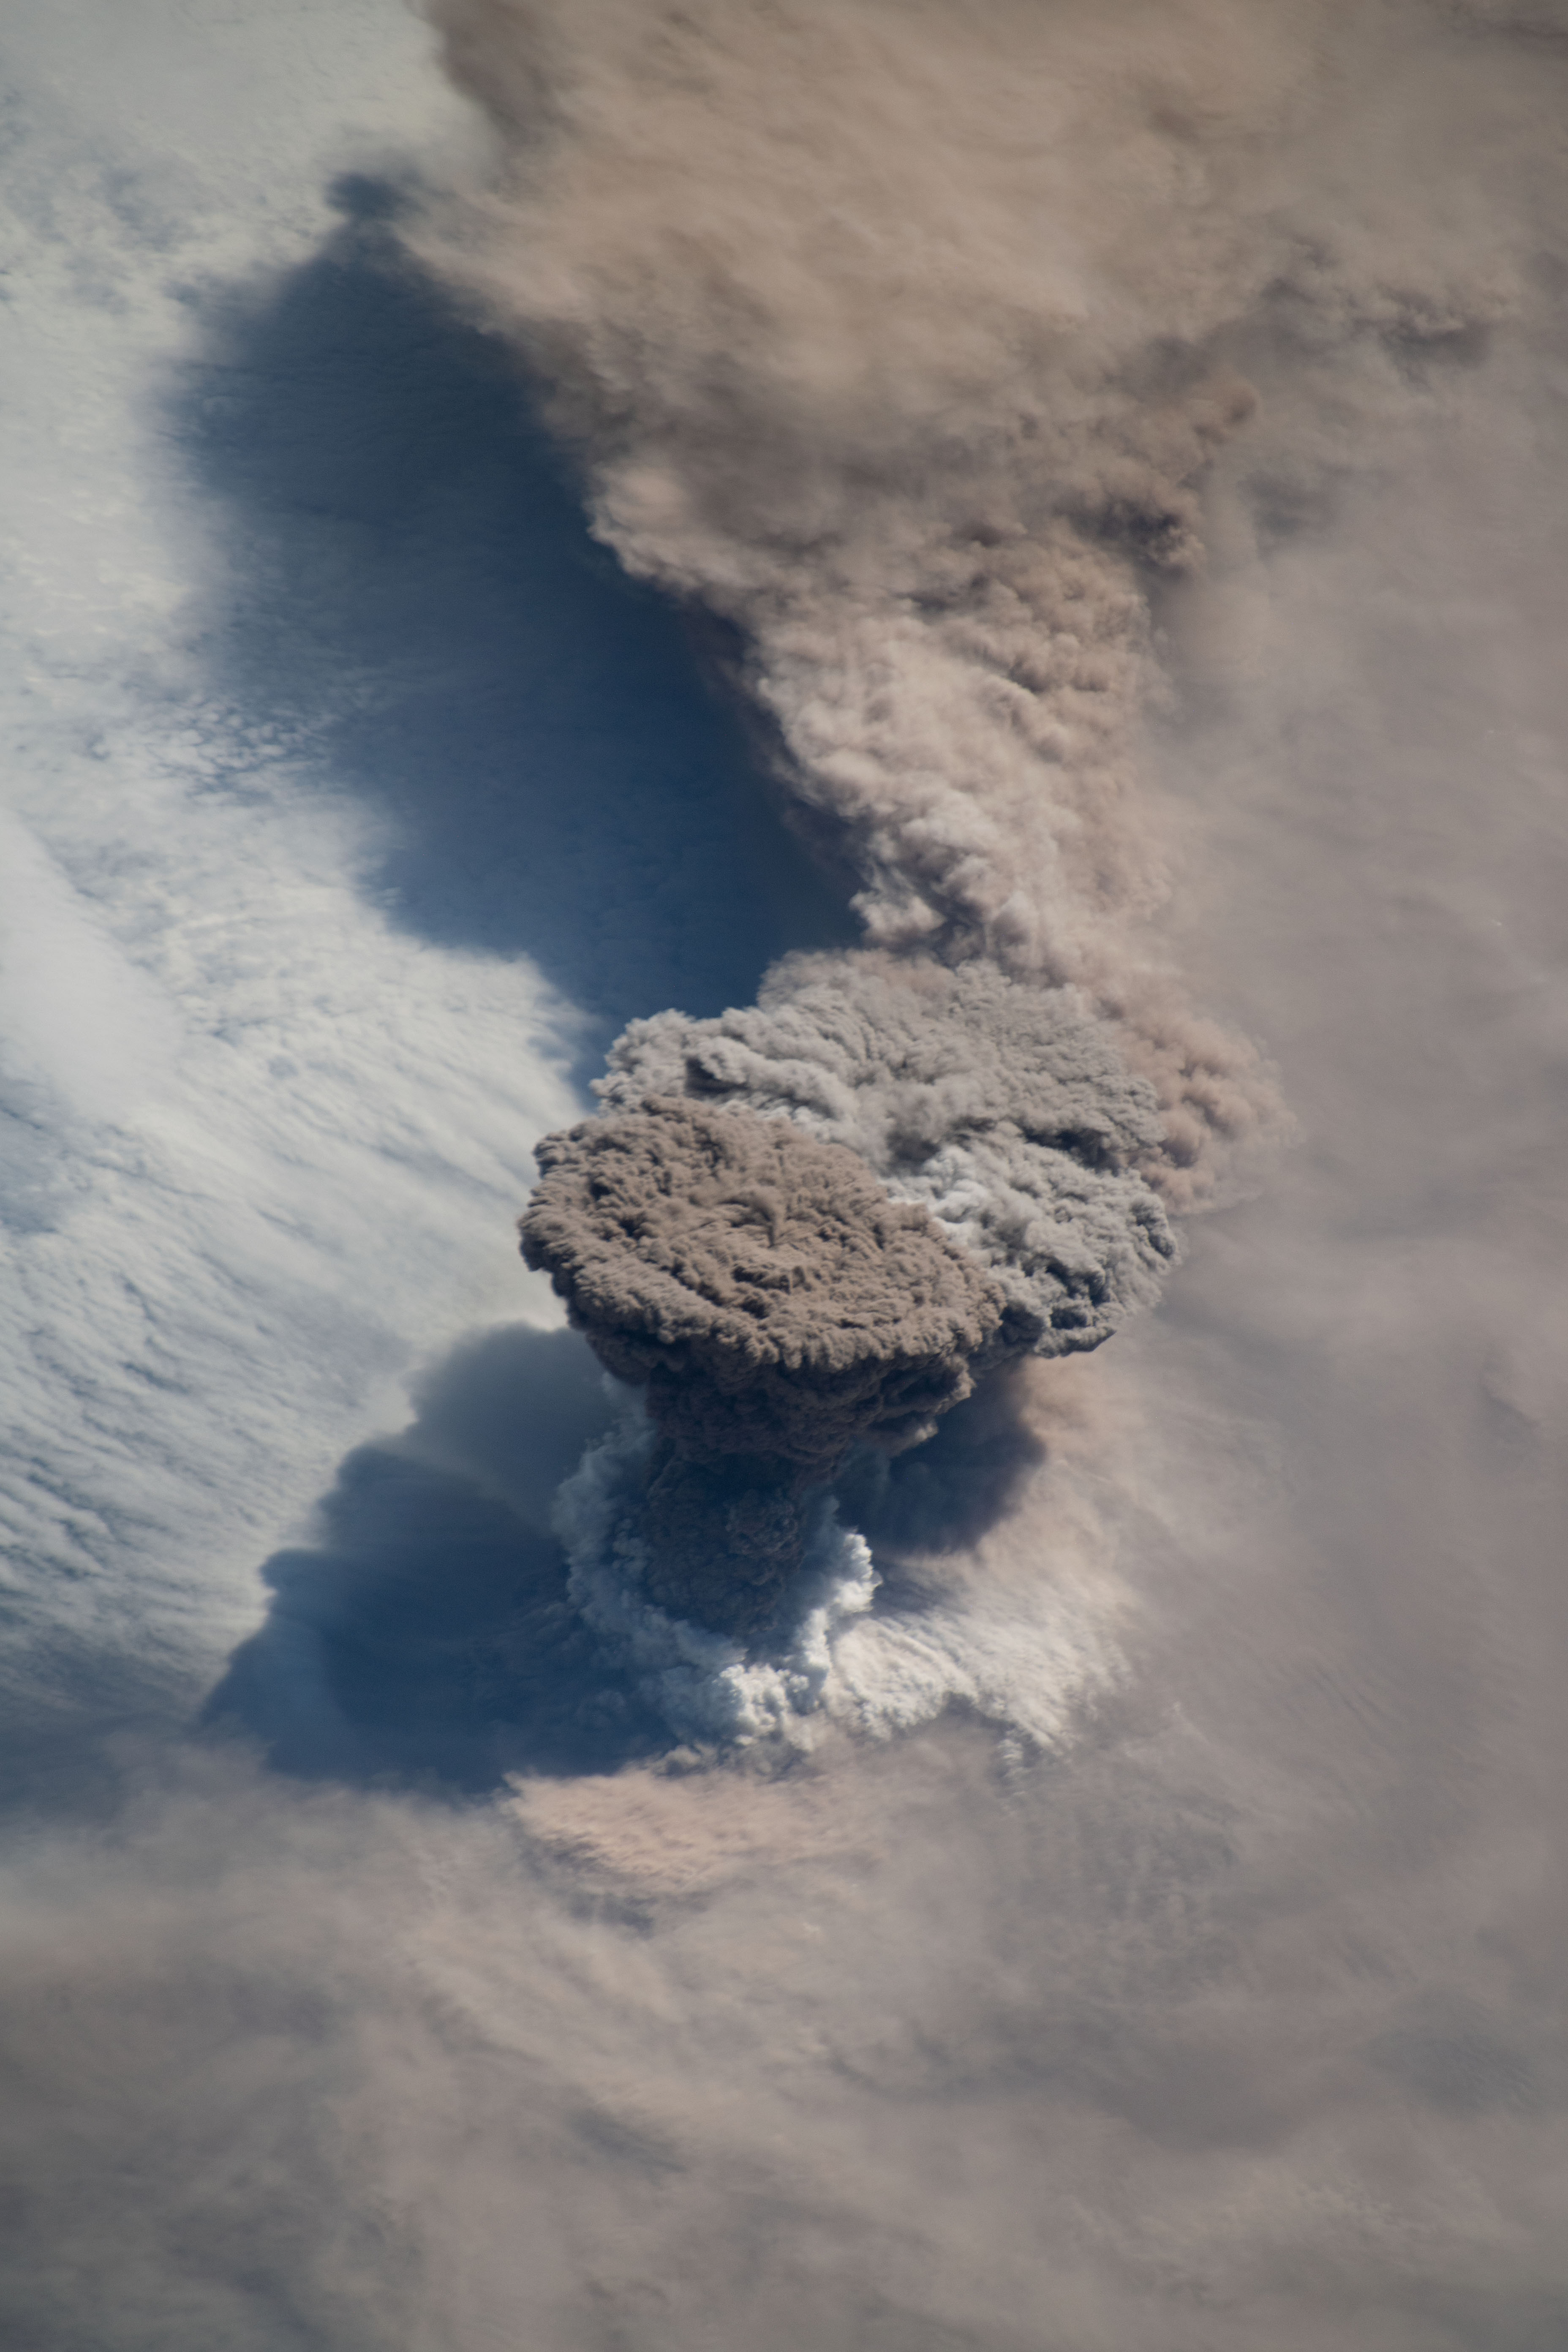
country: RUSSIAN FEDERATION
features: SARYCHEV VOLCANO, VOLCANIC ERUPTION, GOLOVIN STRAIT, NADEZHDY STRAIT, KURIL ISLANDS
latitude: 48.1
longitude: 153.2
